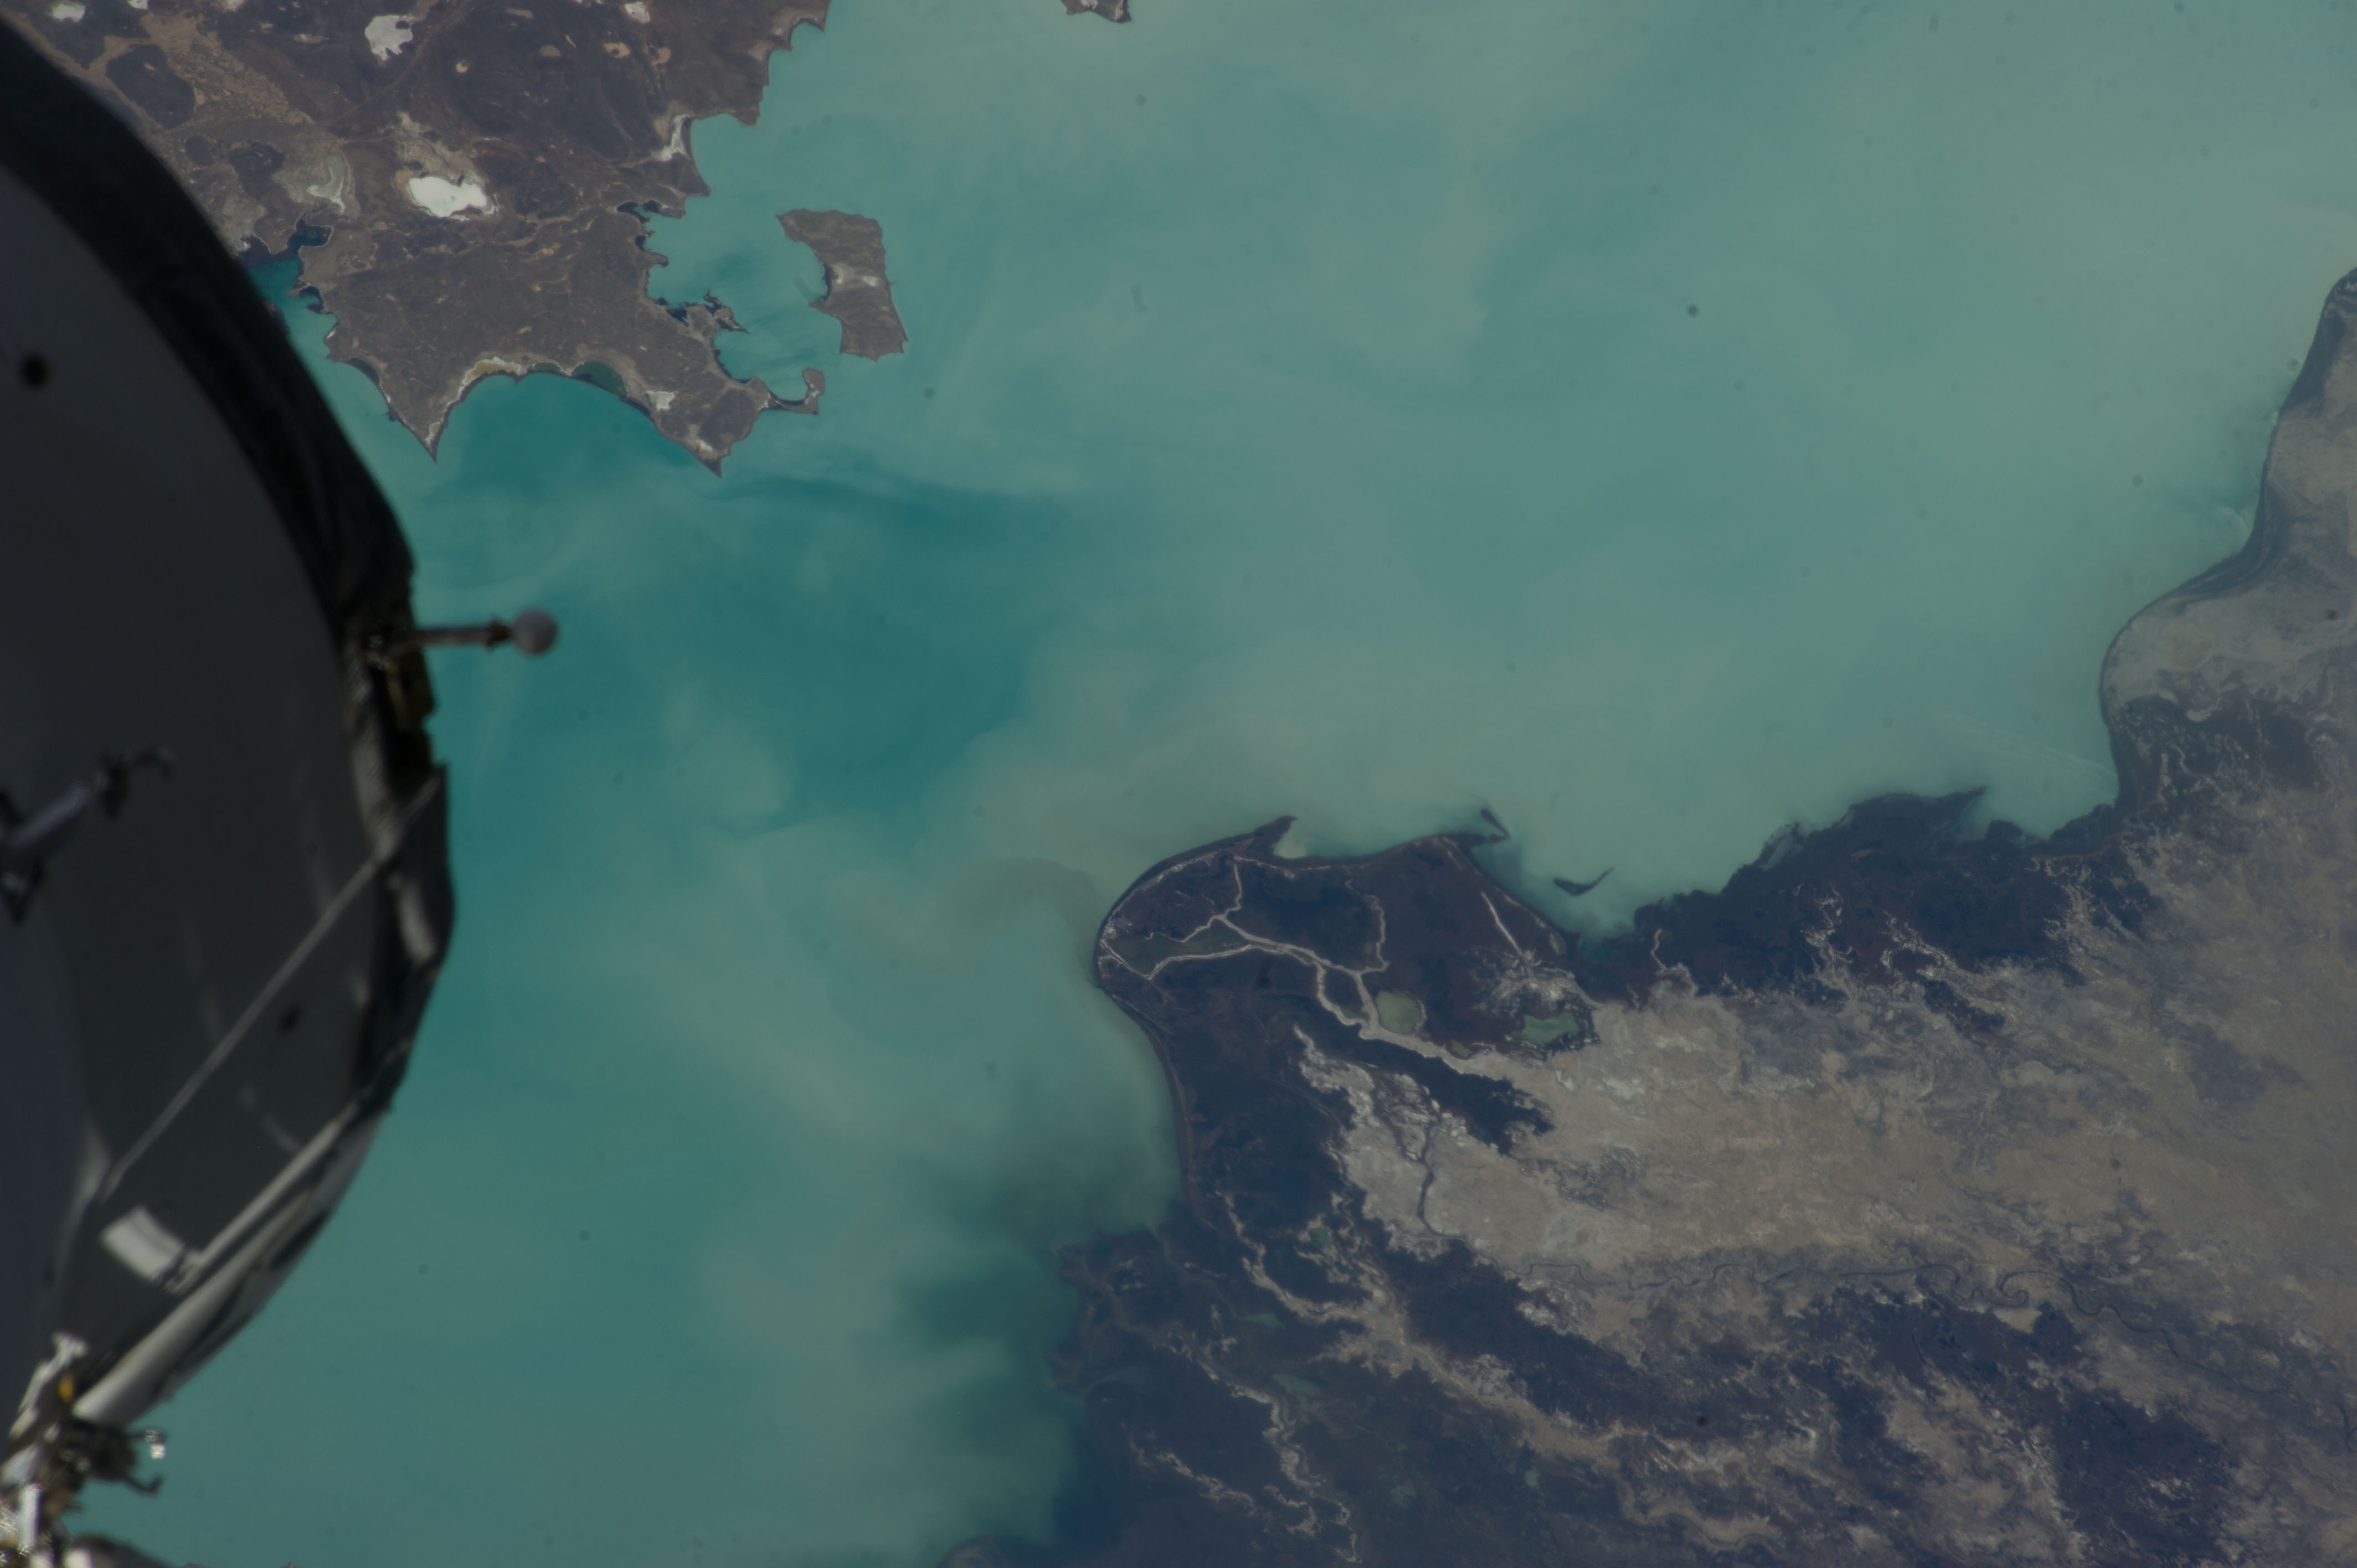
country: KAZAKHSTAN
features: LAKE BALKHASH (ICE), KARAOY, FARMLAND, MOUNTAINS, DESERT
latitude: 46.0
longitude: 74.3
